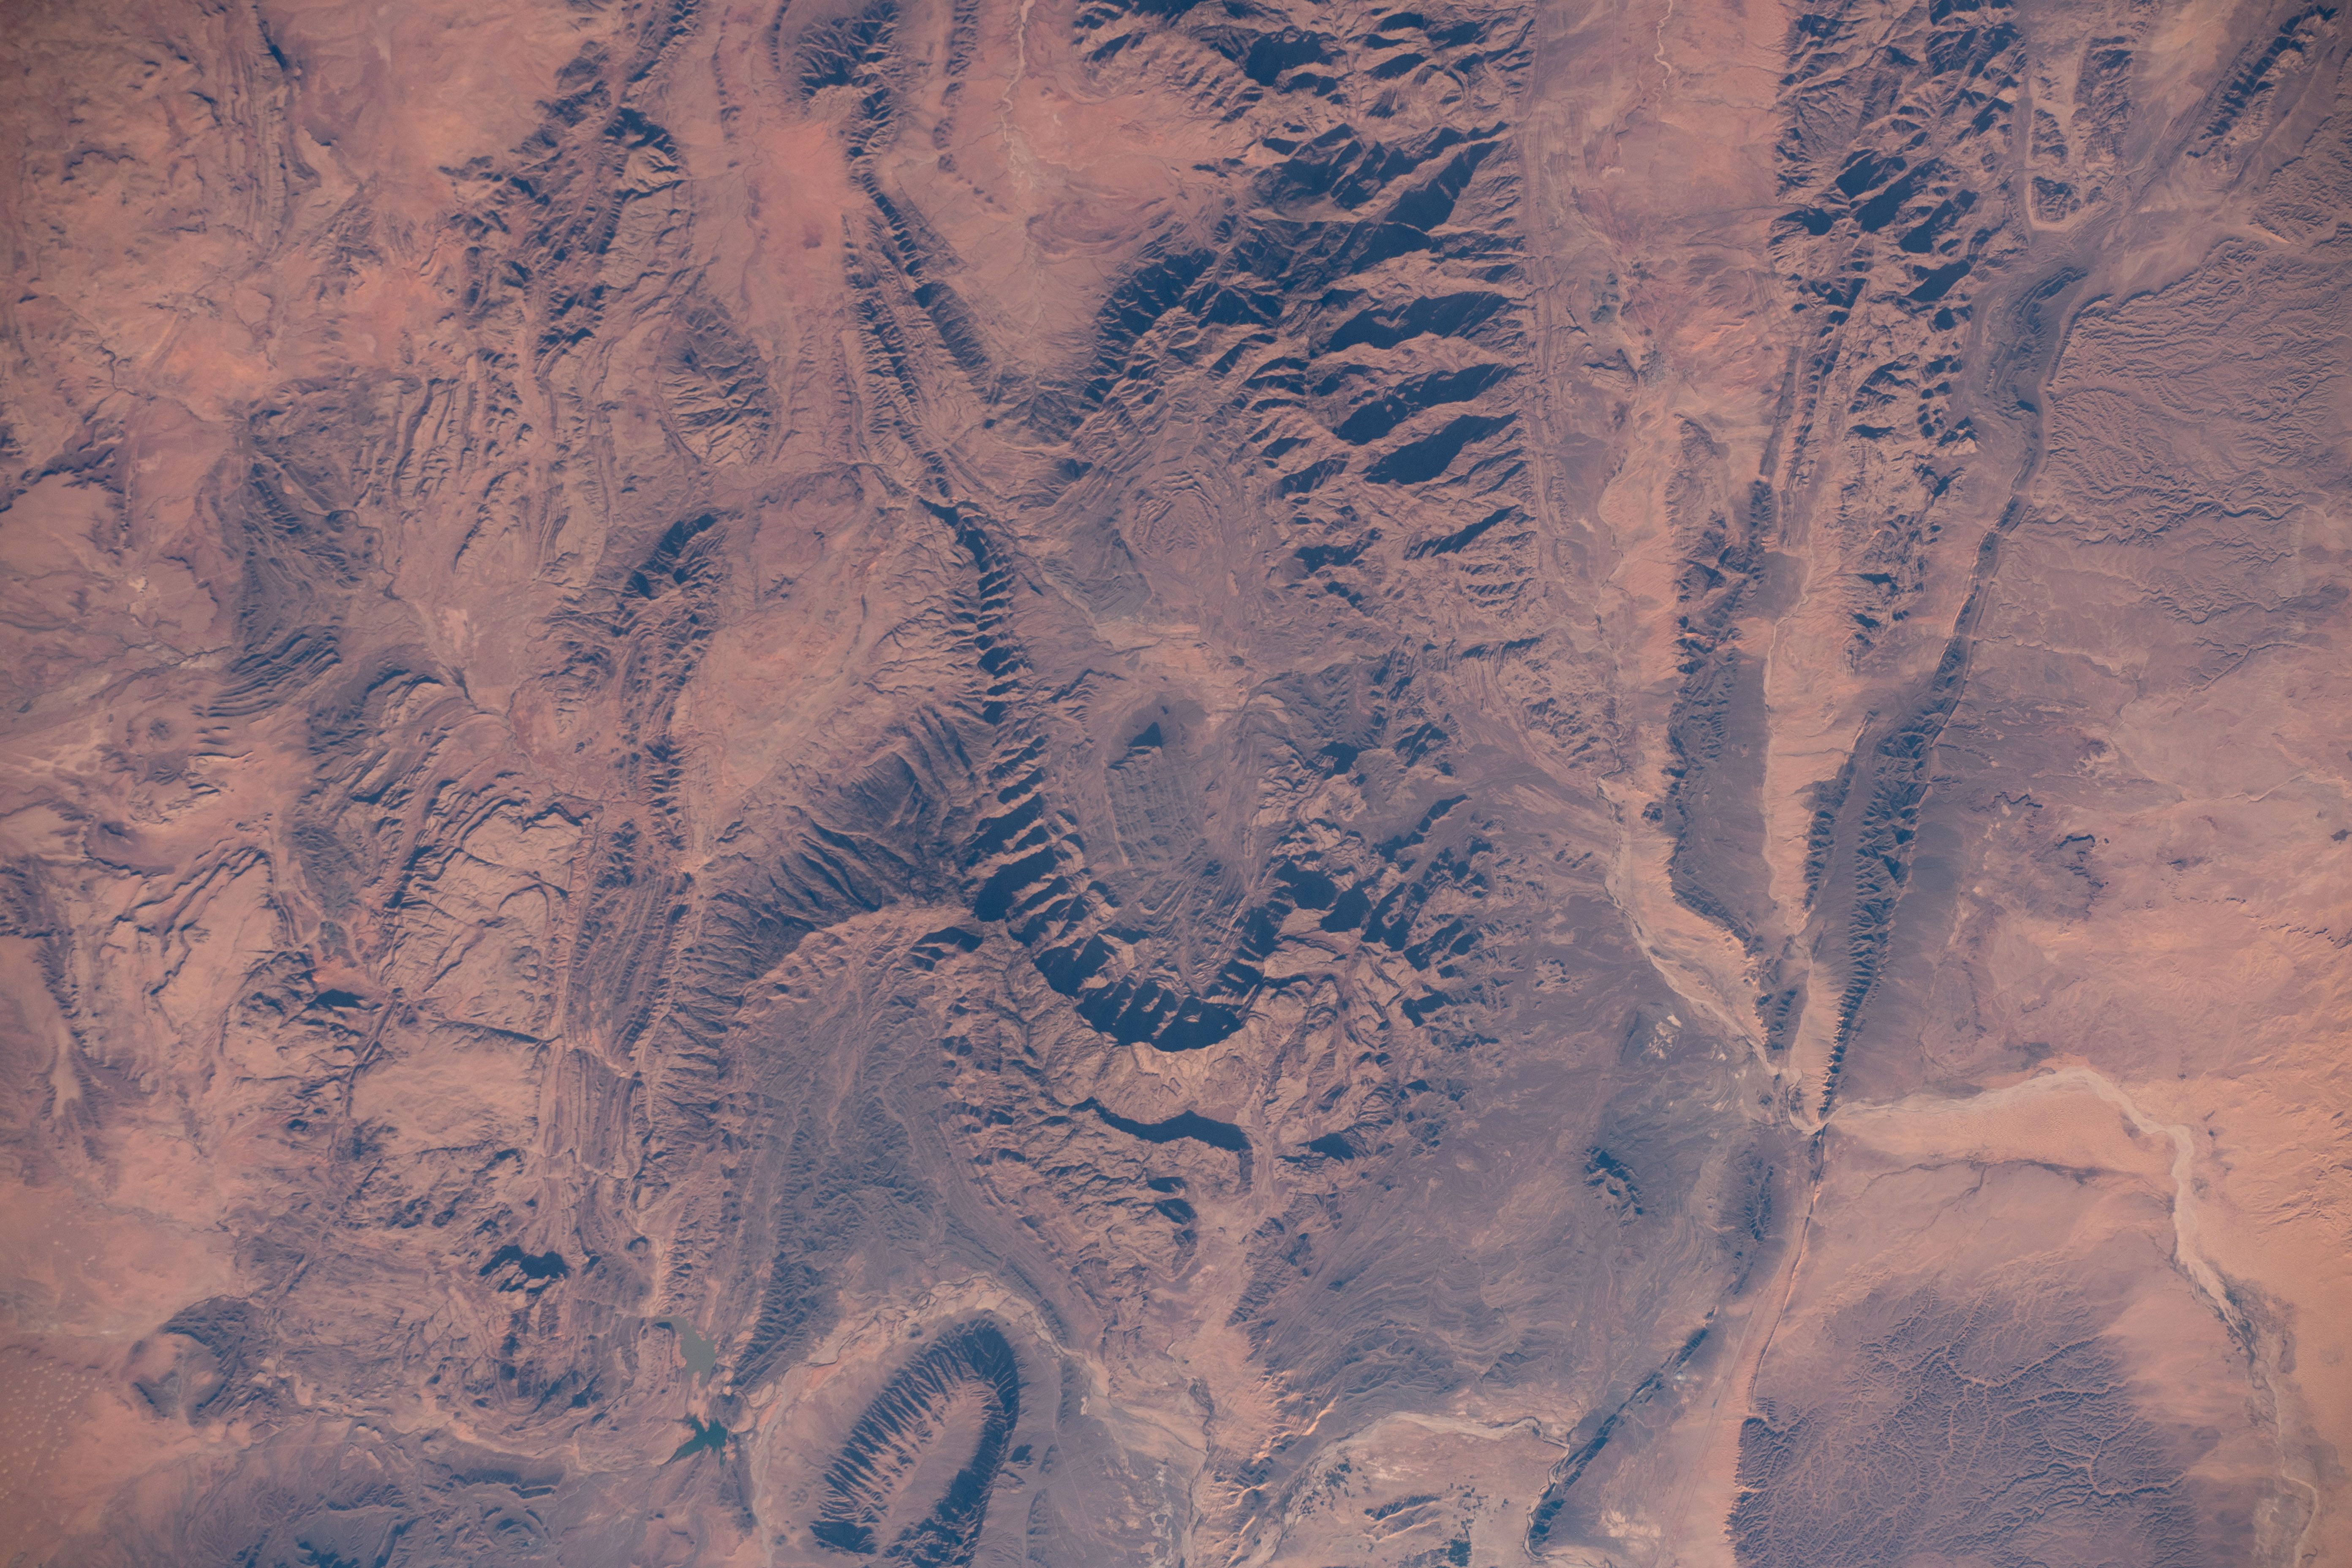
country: ALGERIA
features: DJENIENE BOUREZG
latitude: 32.4
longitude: -1.1
